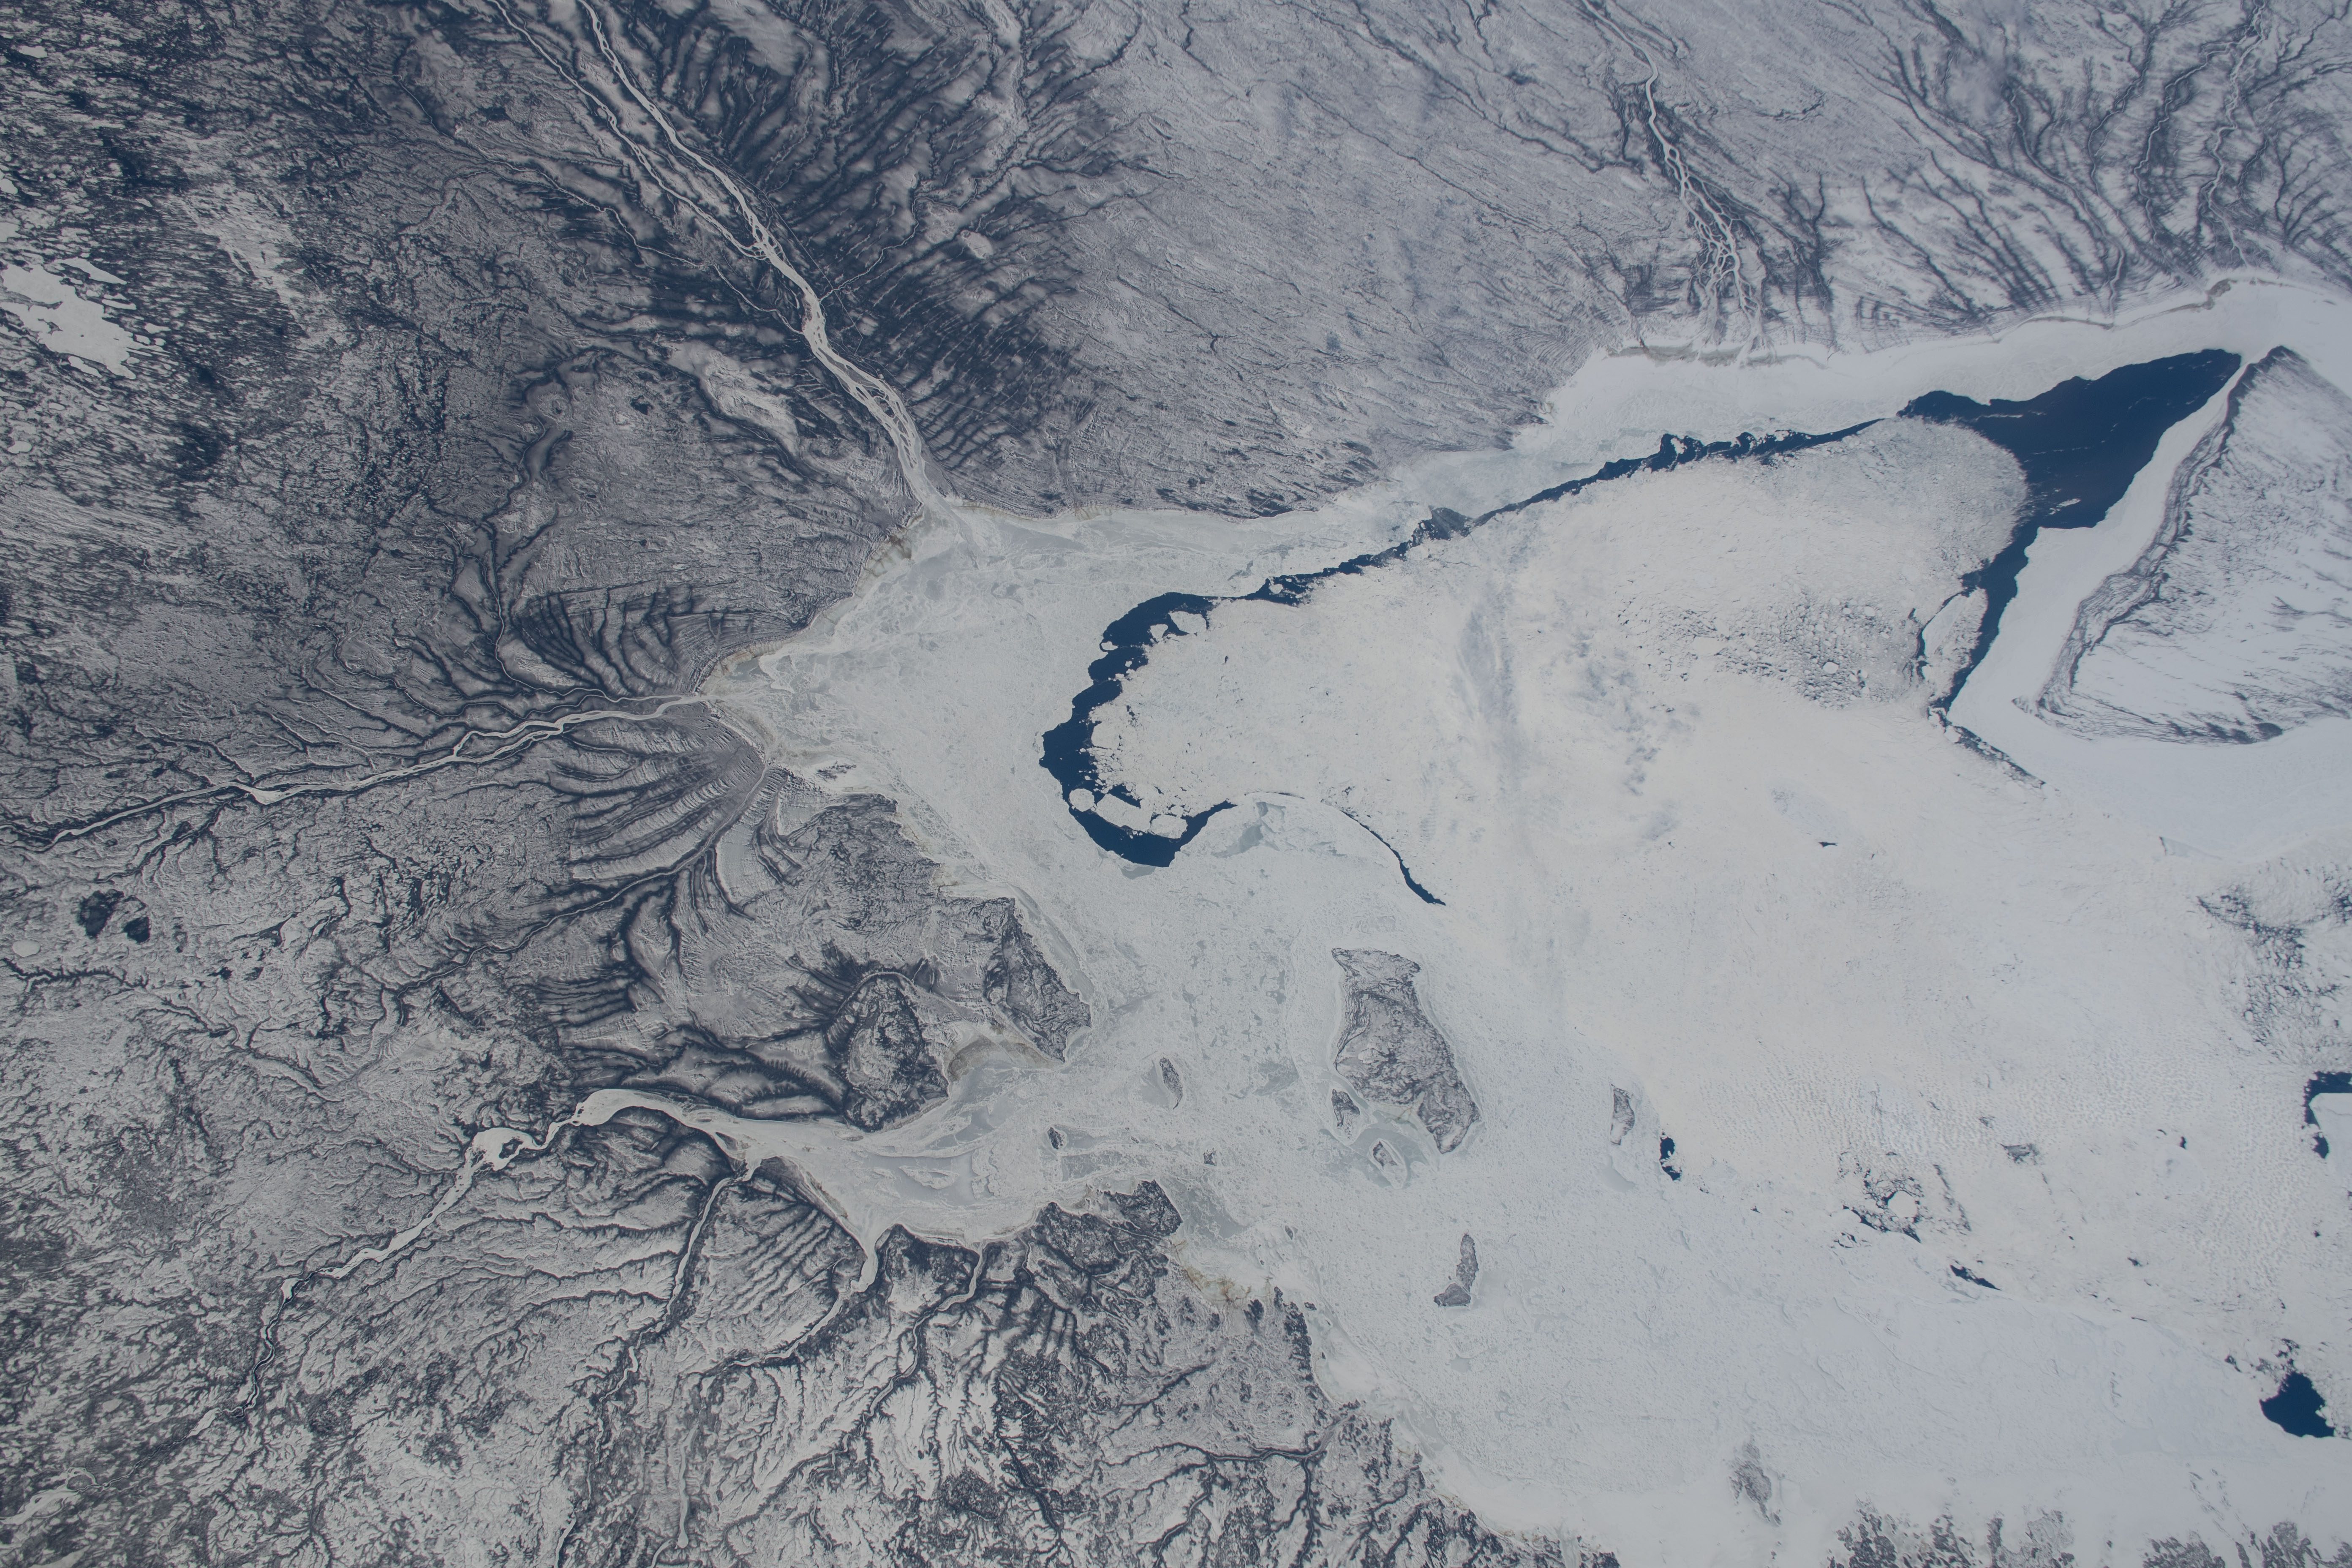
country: CANADA-NT
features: DANBY ISLAND,LOW SHOAL ISLAND,MOOSE RIVER,JAMES BAY,HANNAH BAY,STRUTTON ISLANDS,HARRICANA RIVER,CHARLTON ISLAND,STAG ISLAND,JACOB ISLAND
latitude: 51.5
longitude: -80.0
